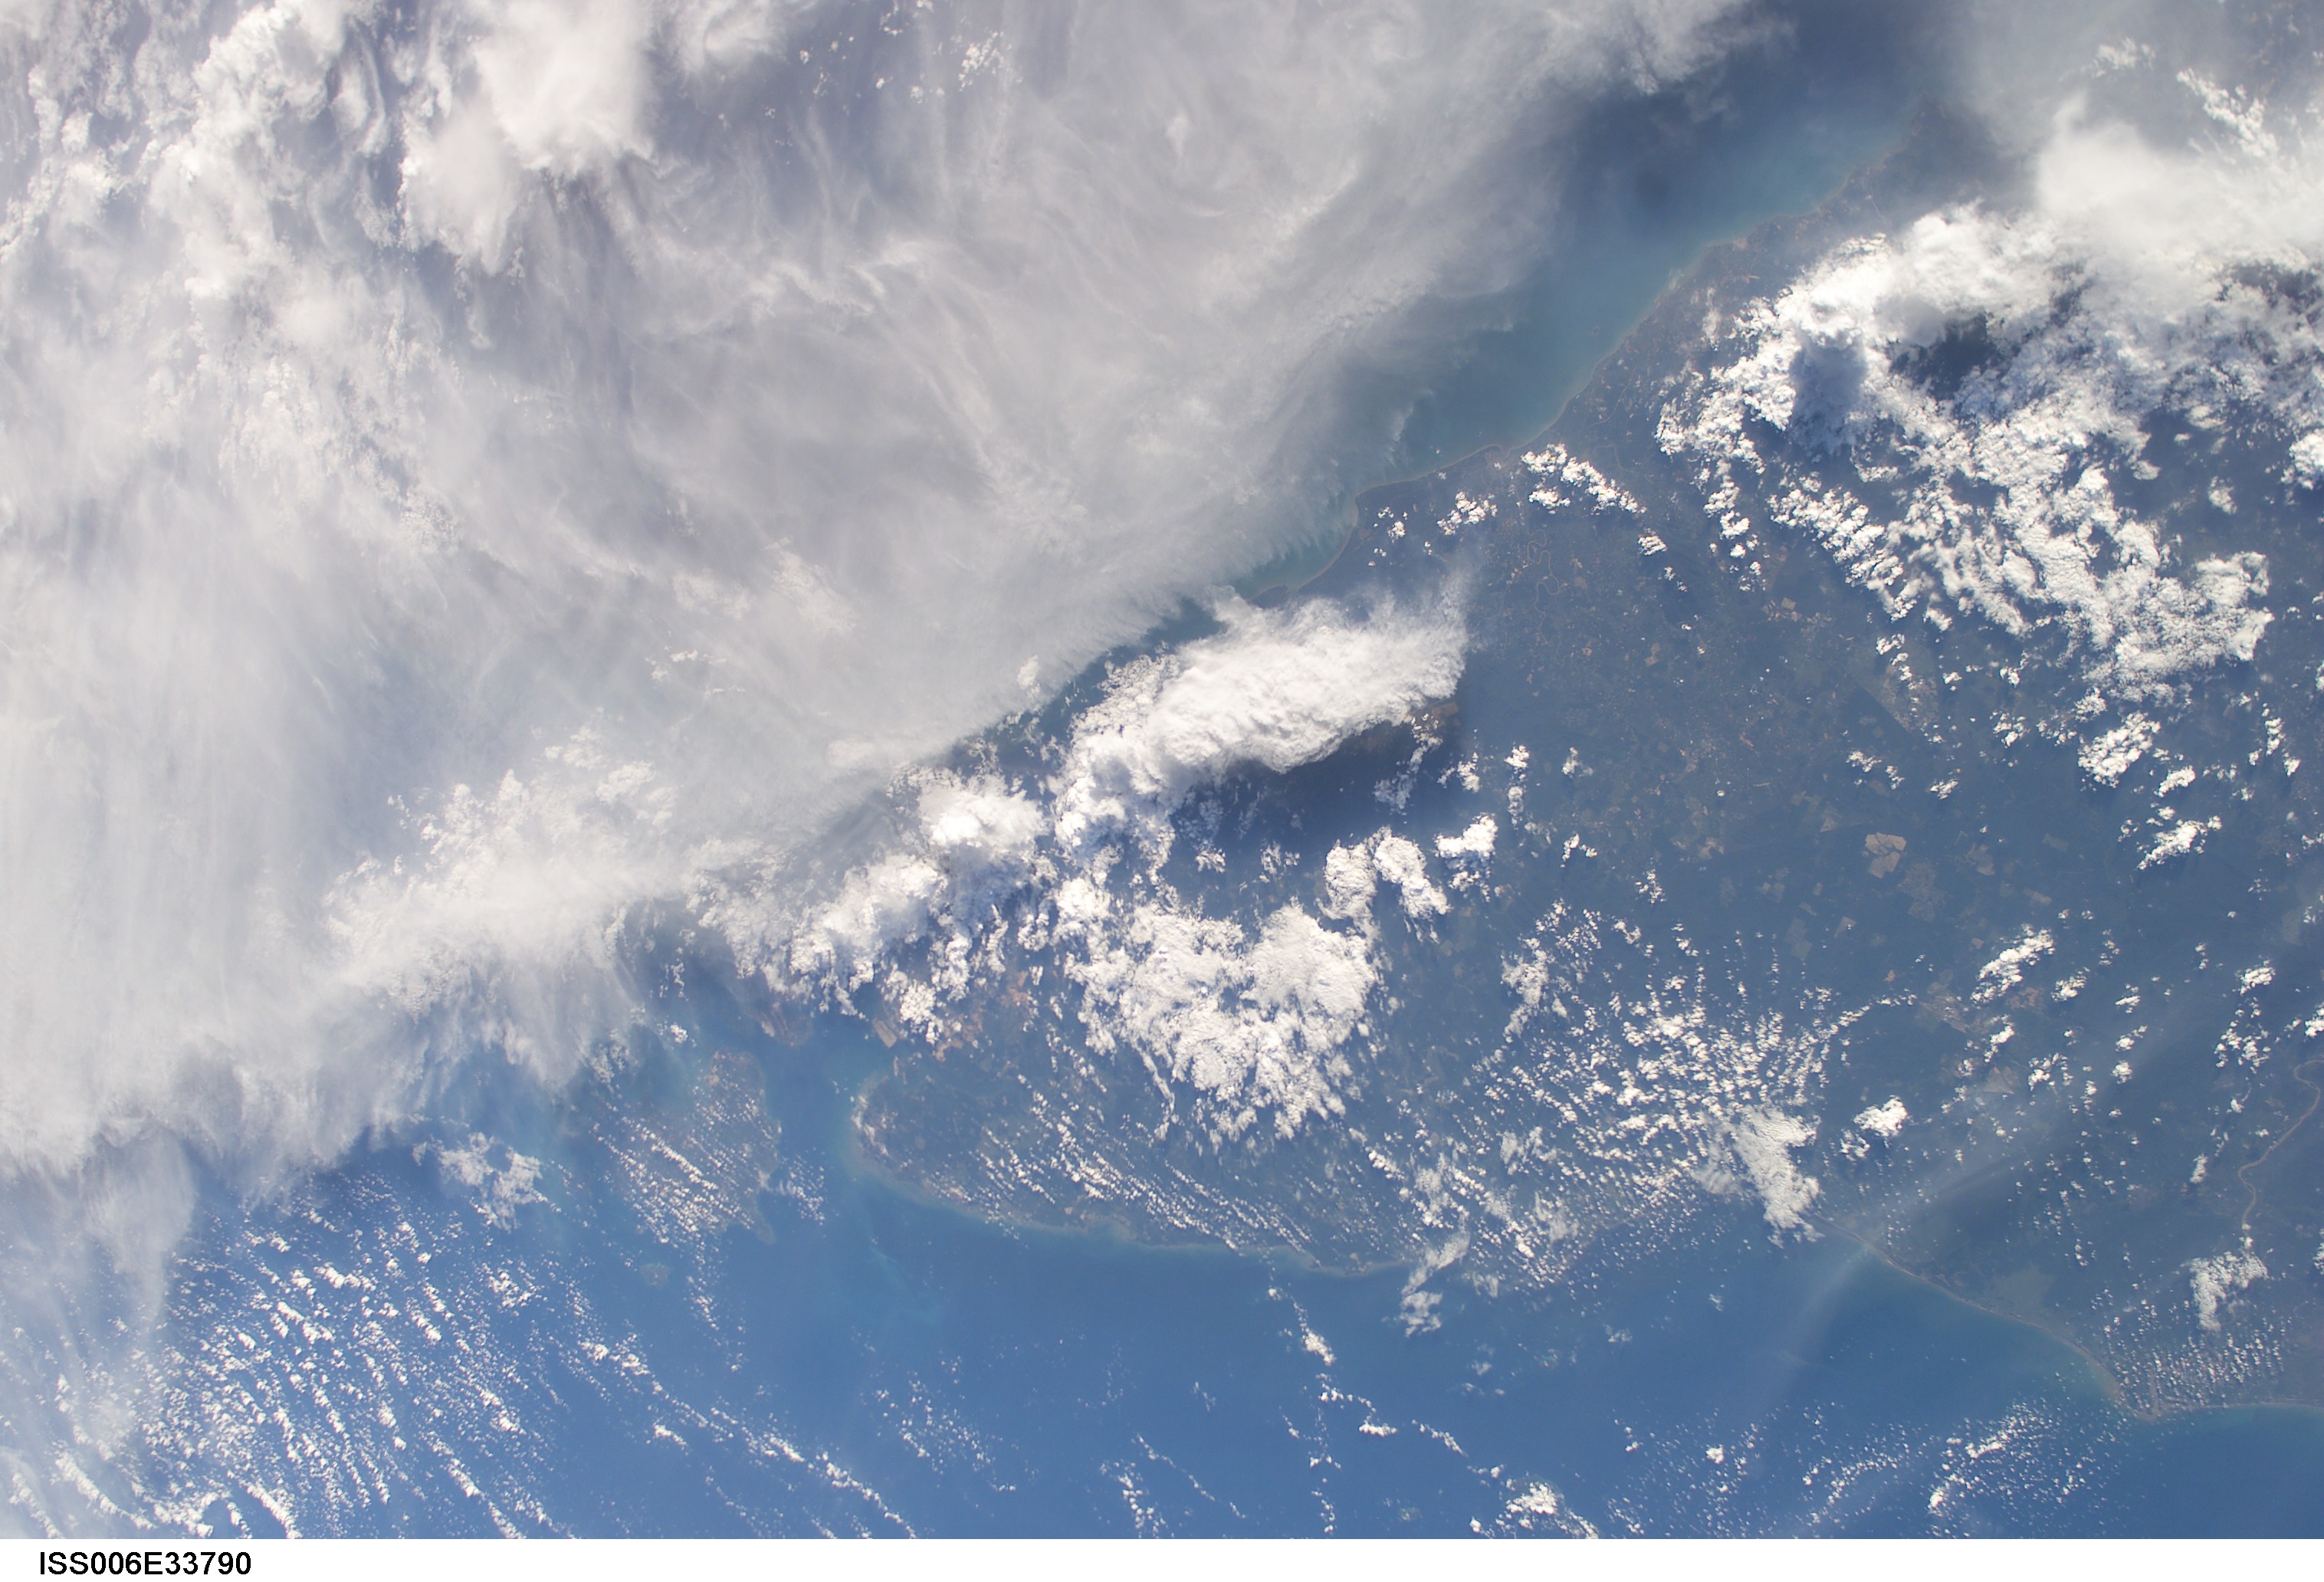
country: MALAYSIA
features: SOUTHERN MAYLASIA, THUNDERSTORMS
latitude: 2.0
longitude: 103.5
